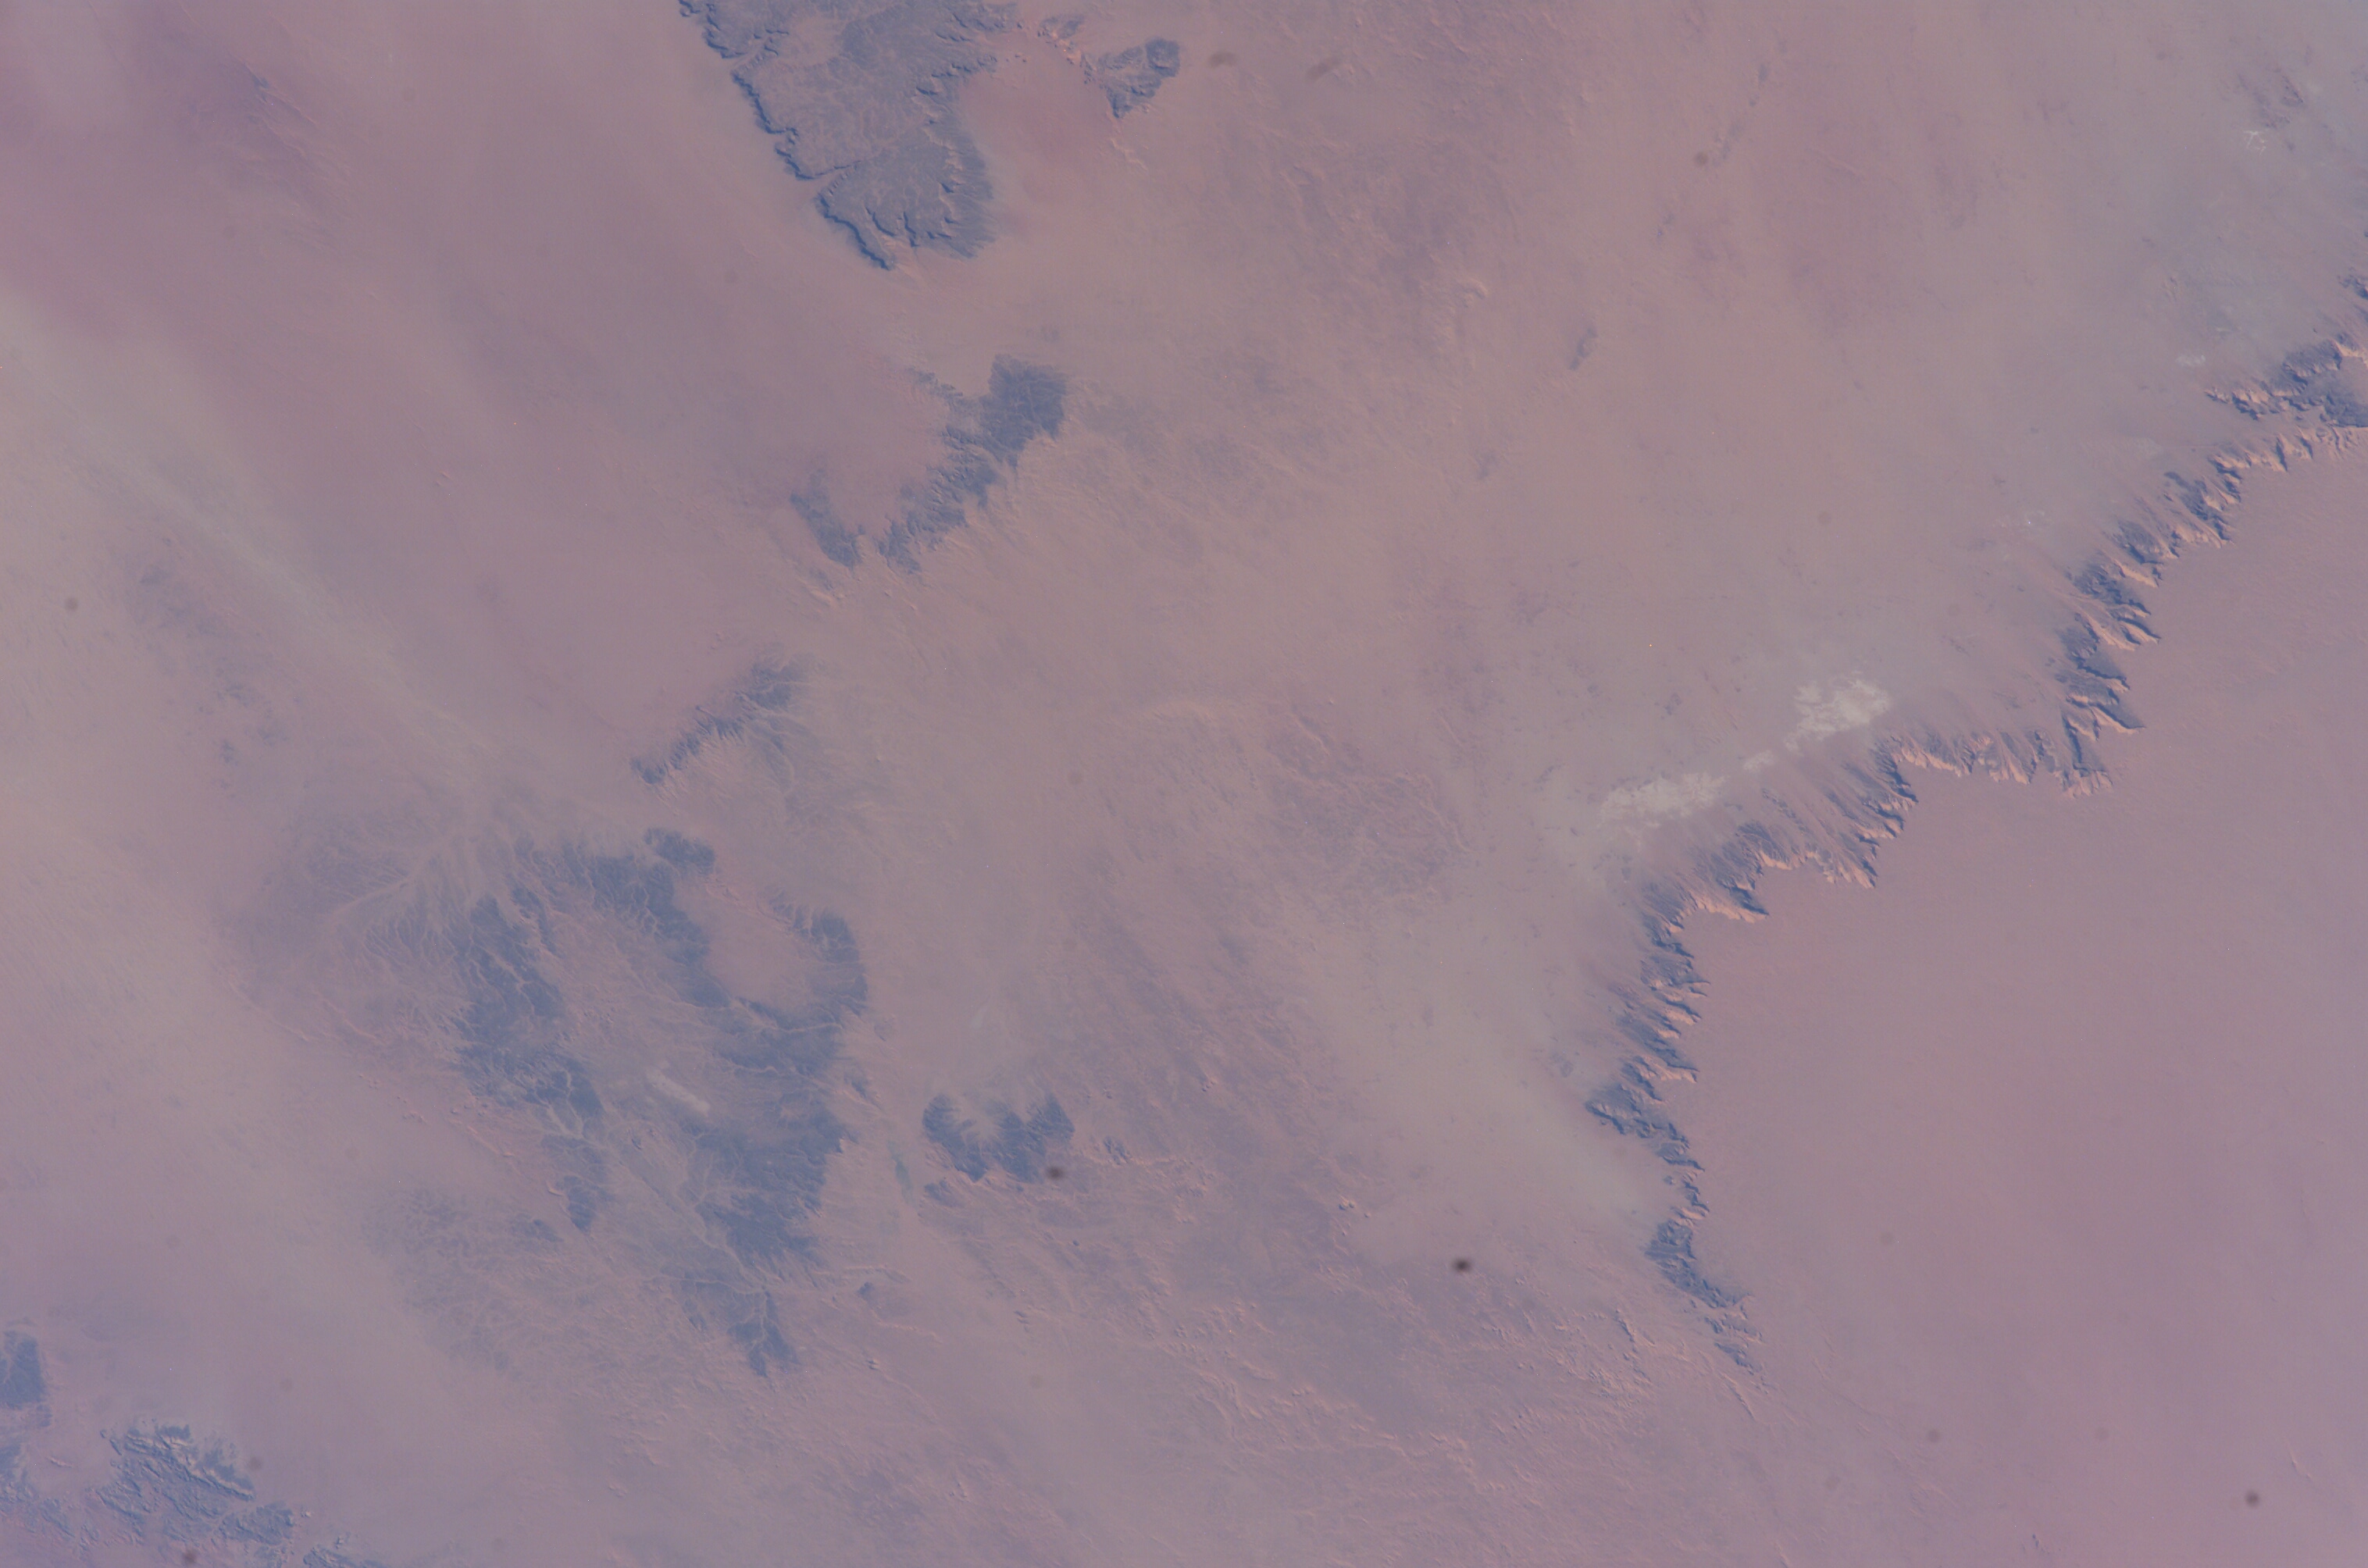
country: SUDAN
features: SCARPS, WADI AL MALIK DRAIN.
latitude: 17.0
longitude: 30.0
